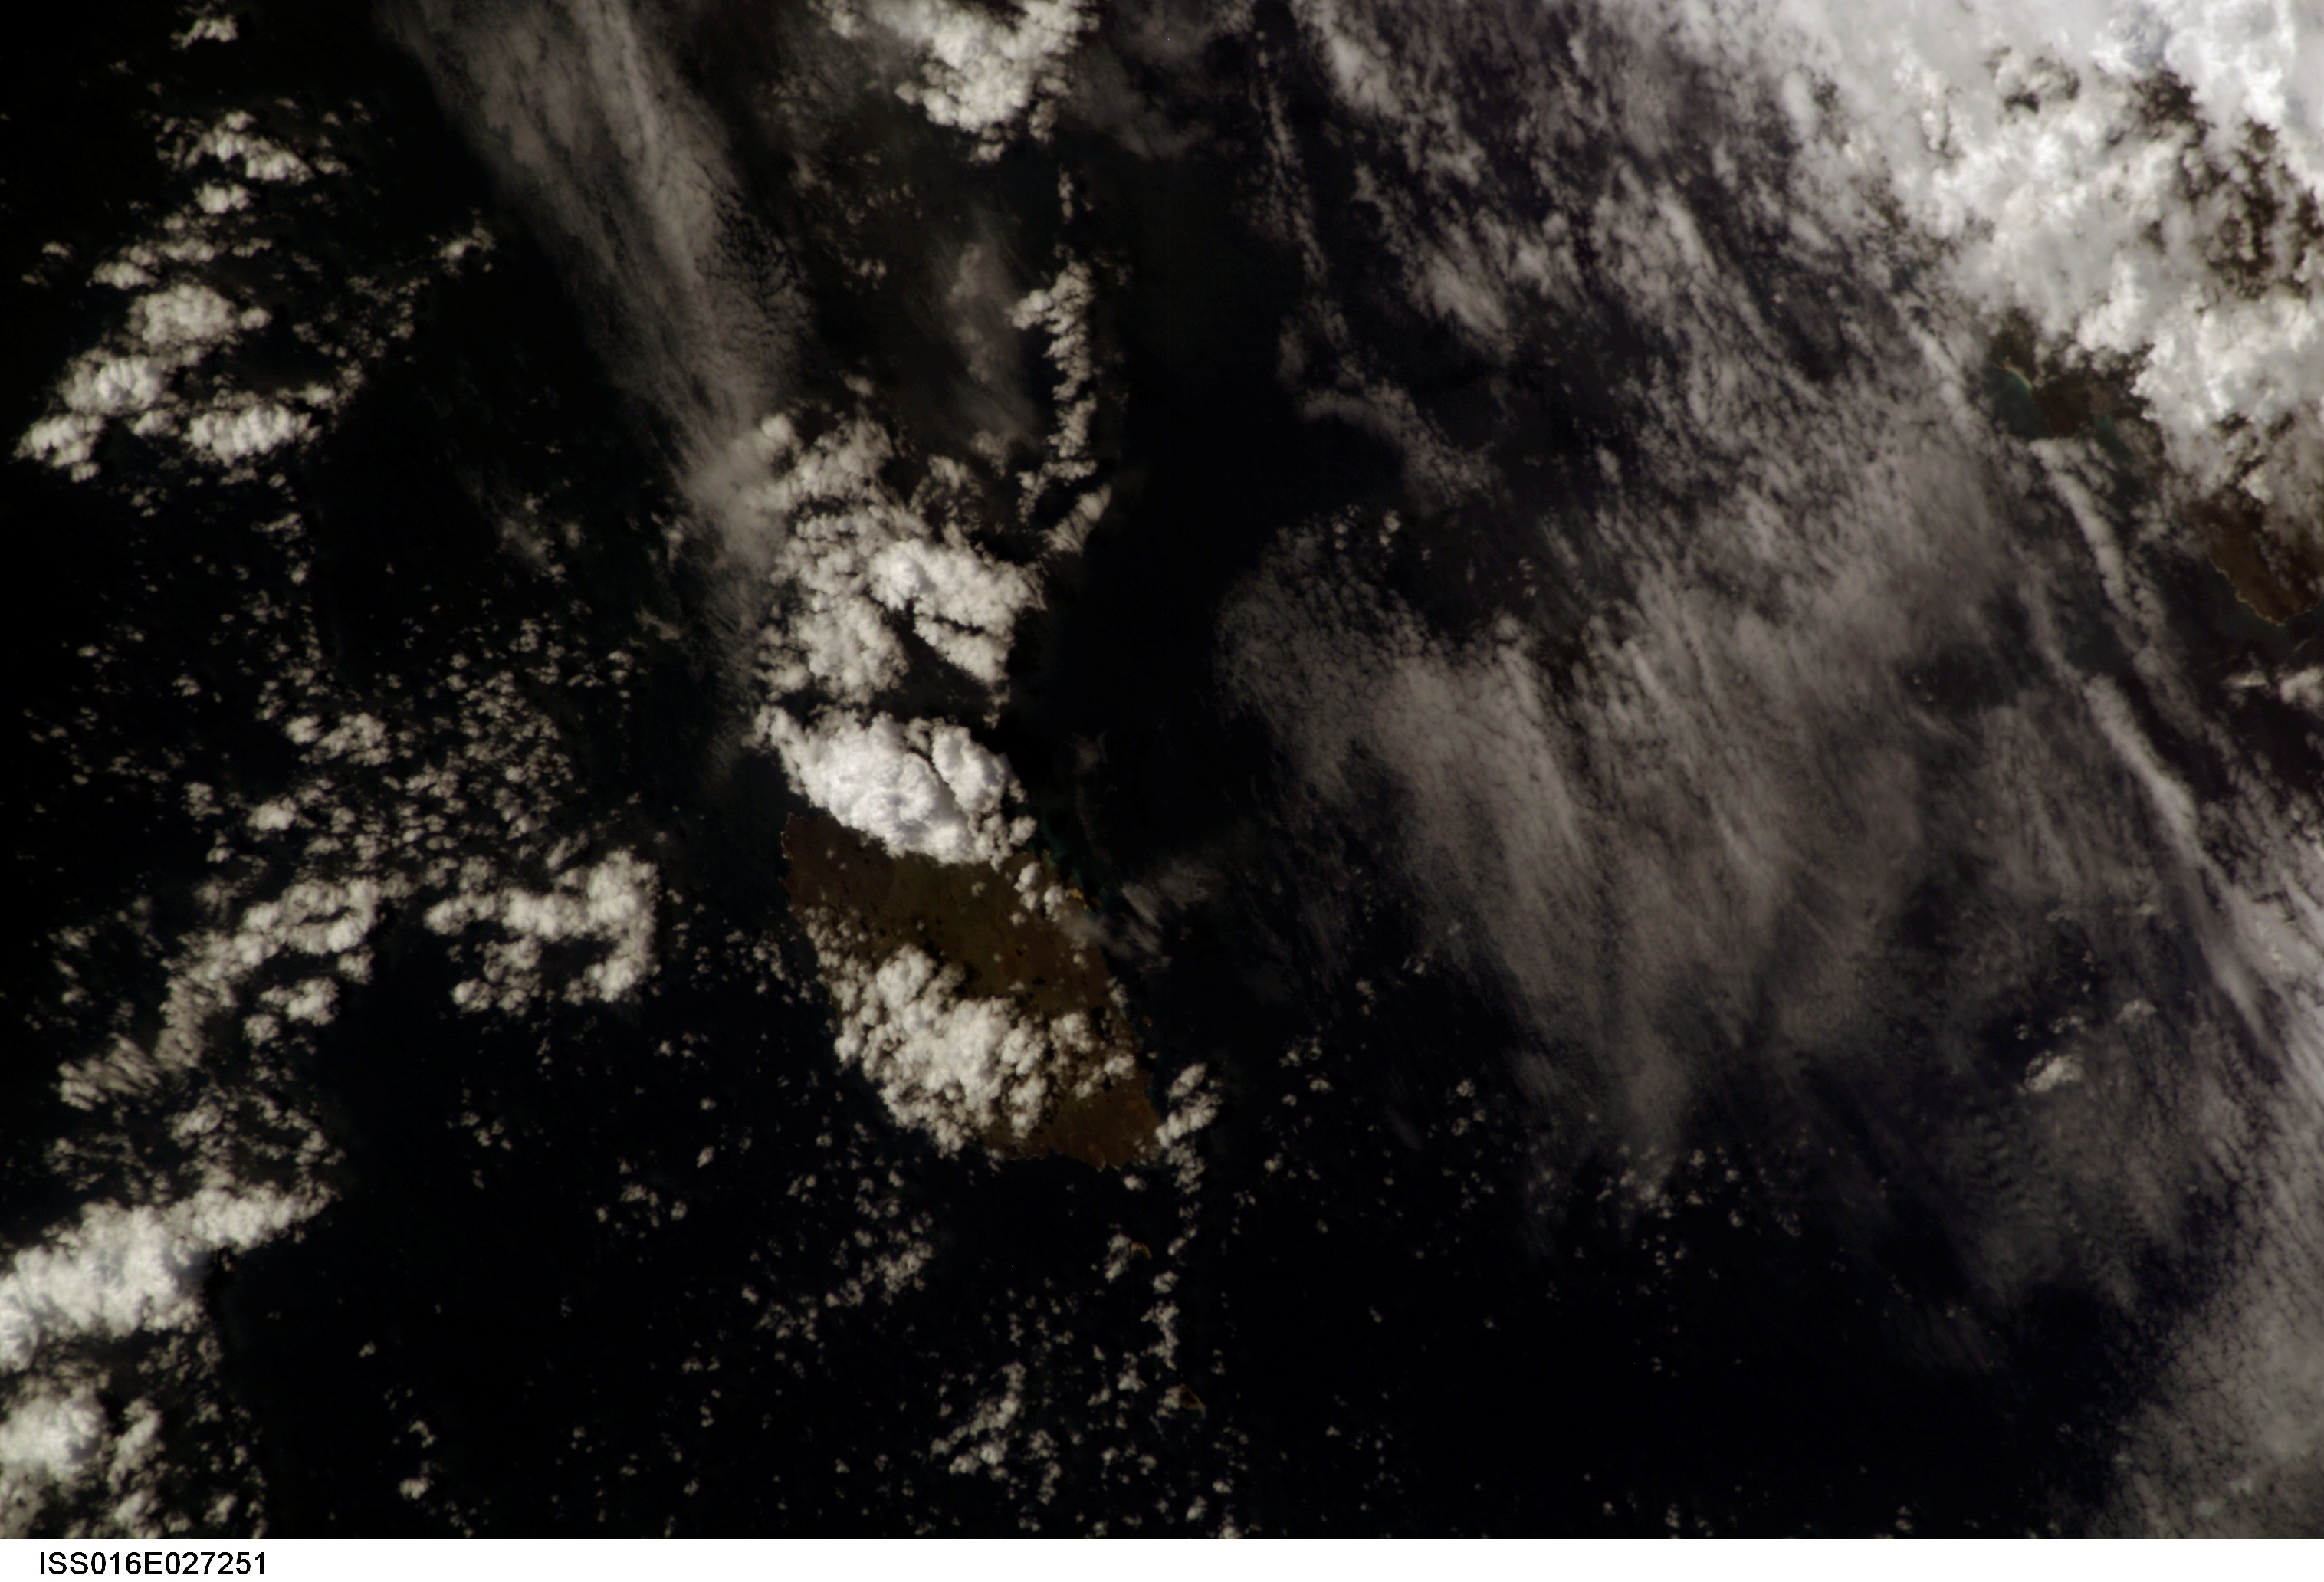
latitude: -1.0
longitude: -90.0
